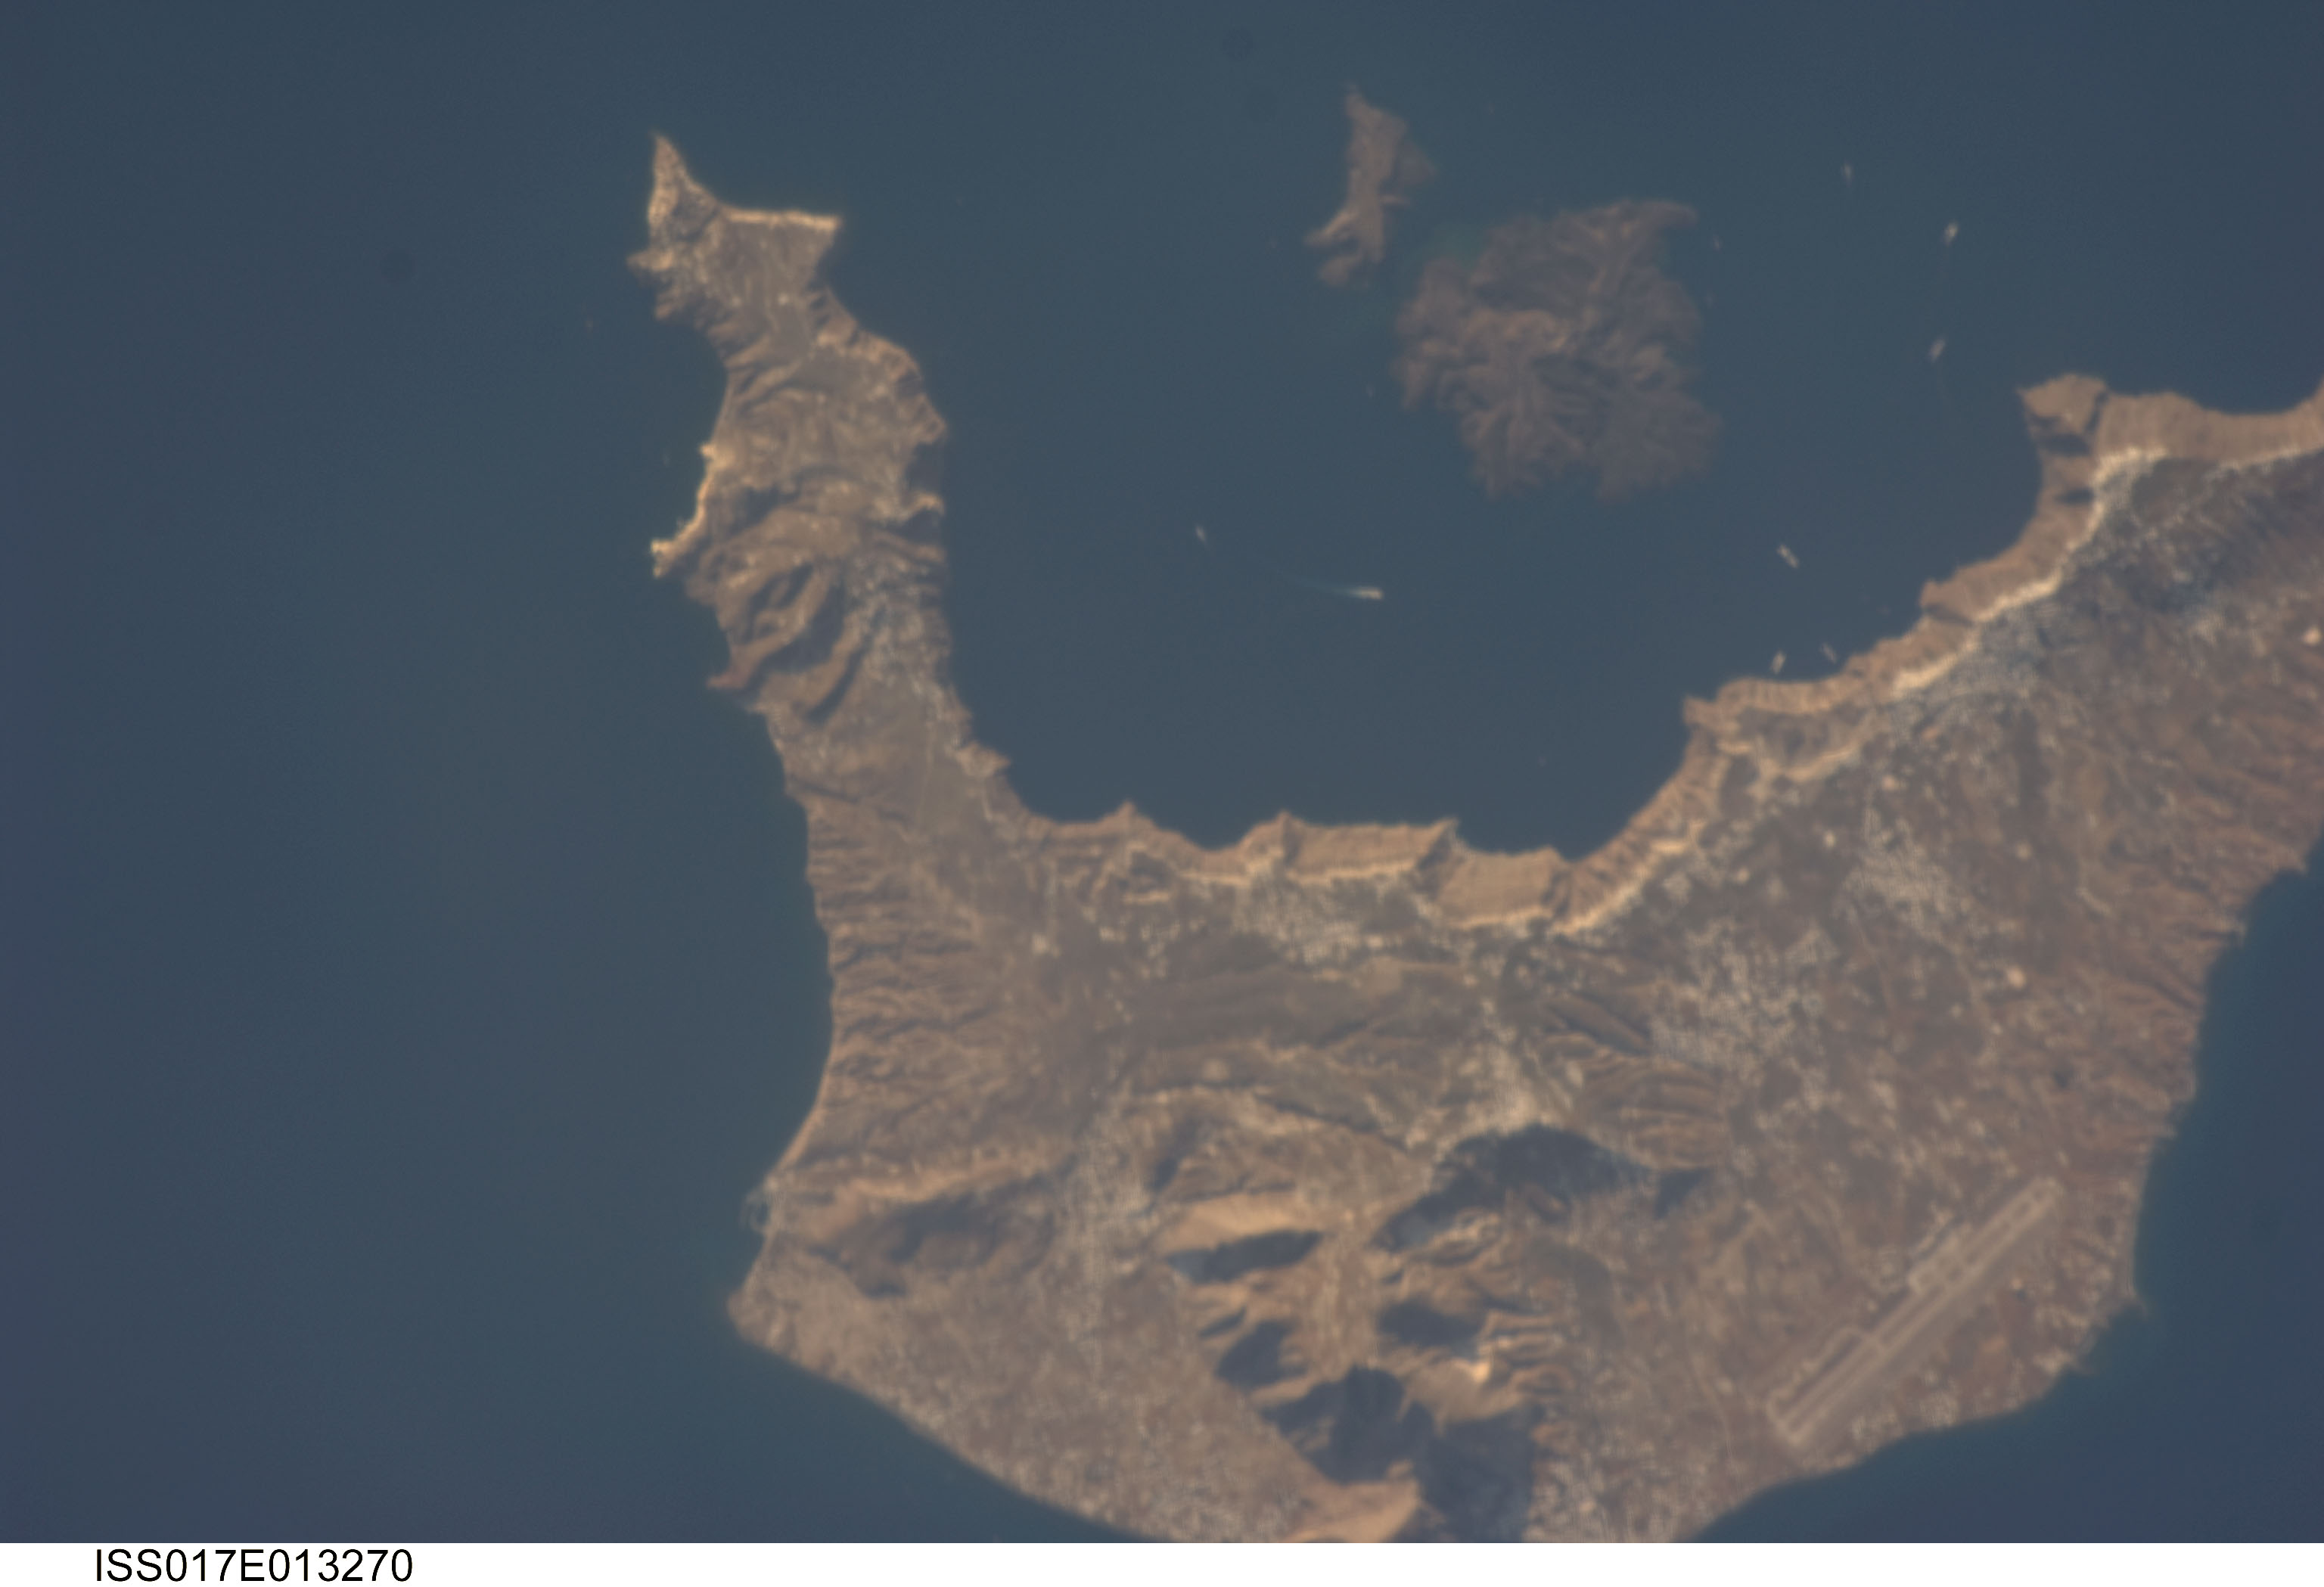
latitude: 36.4
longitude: 25.4
